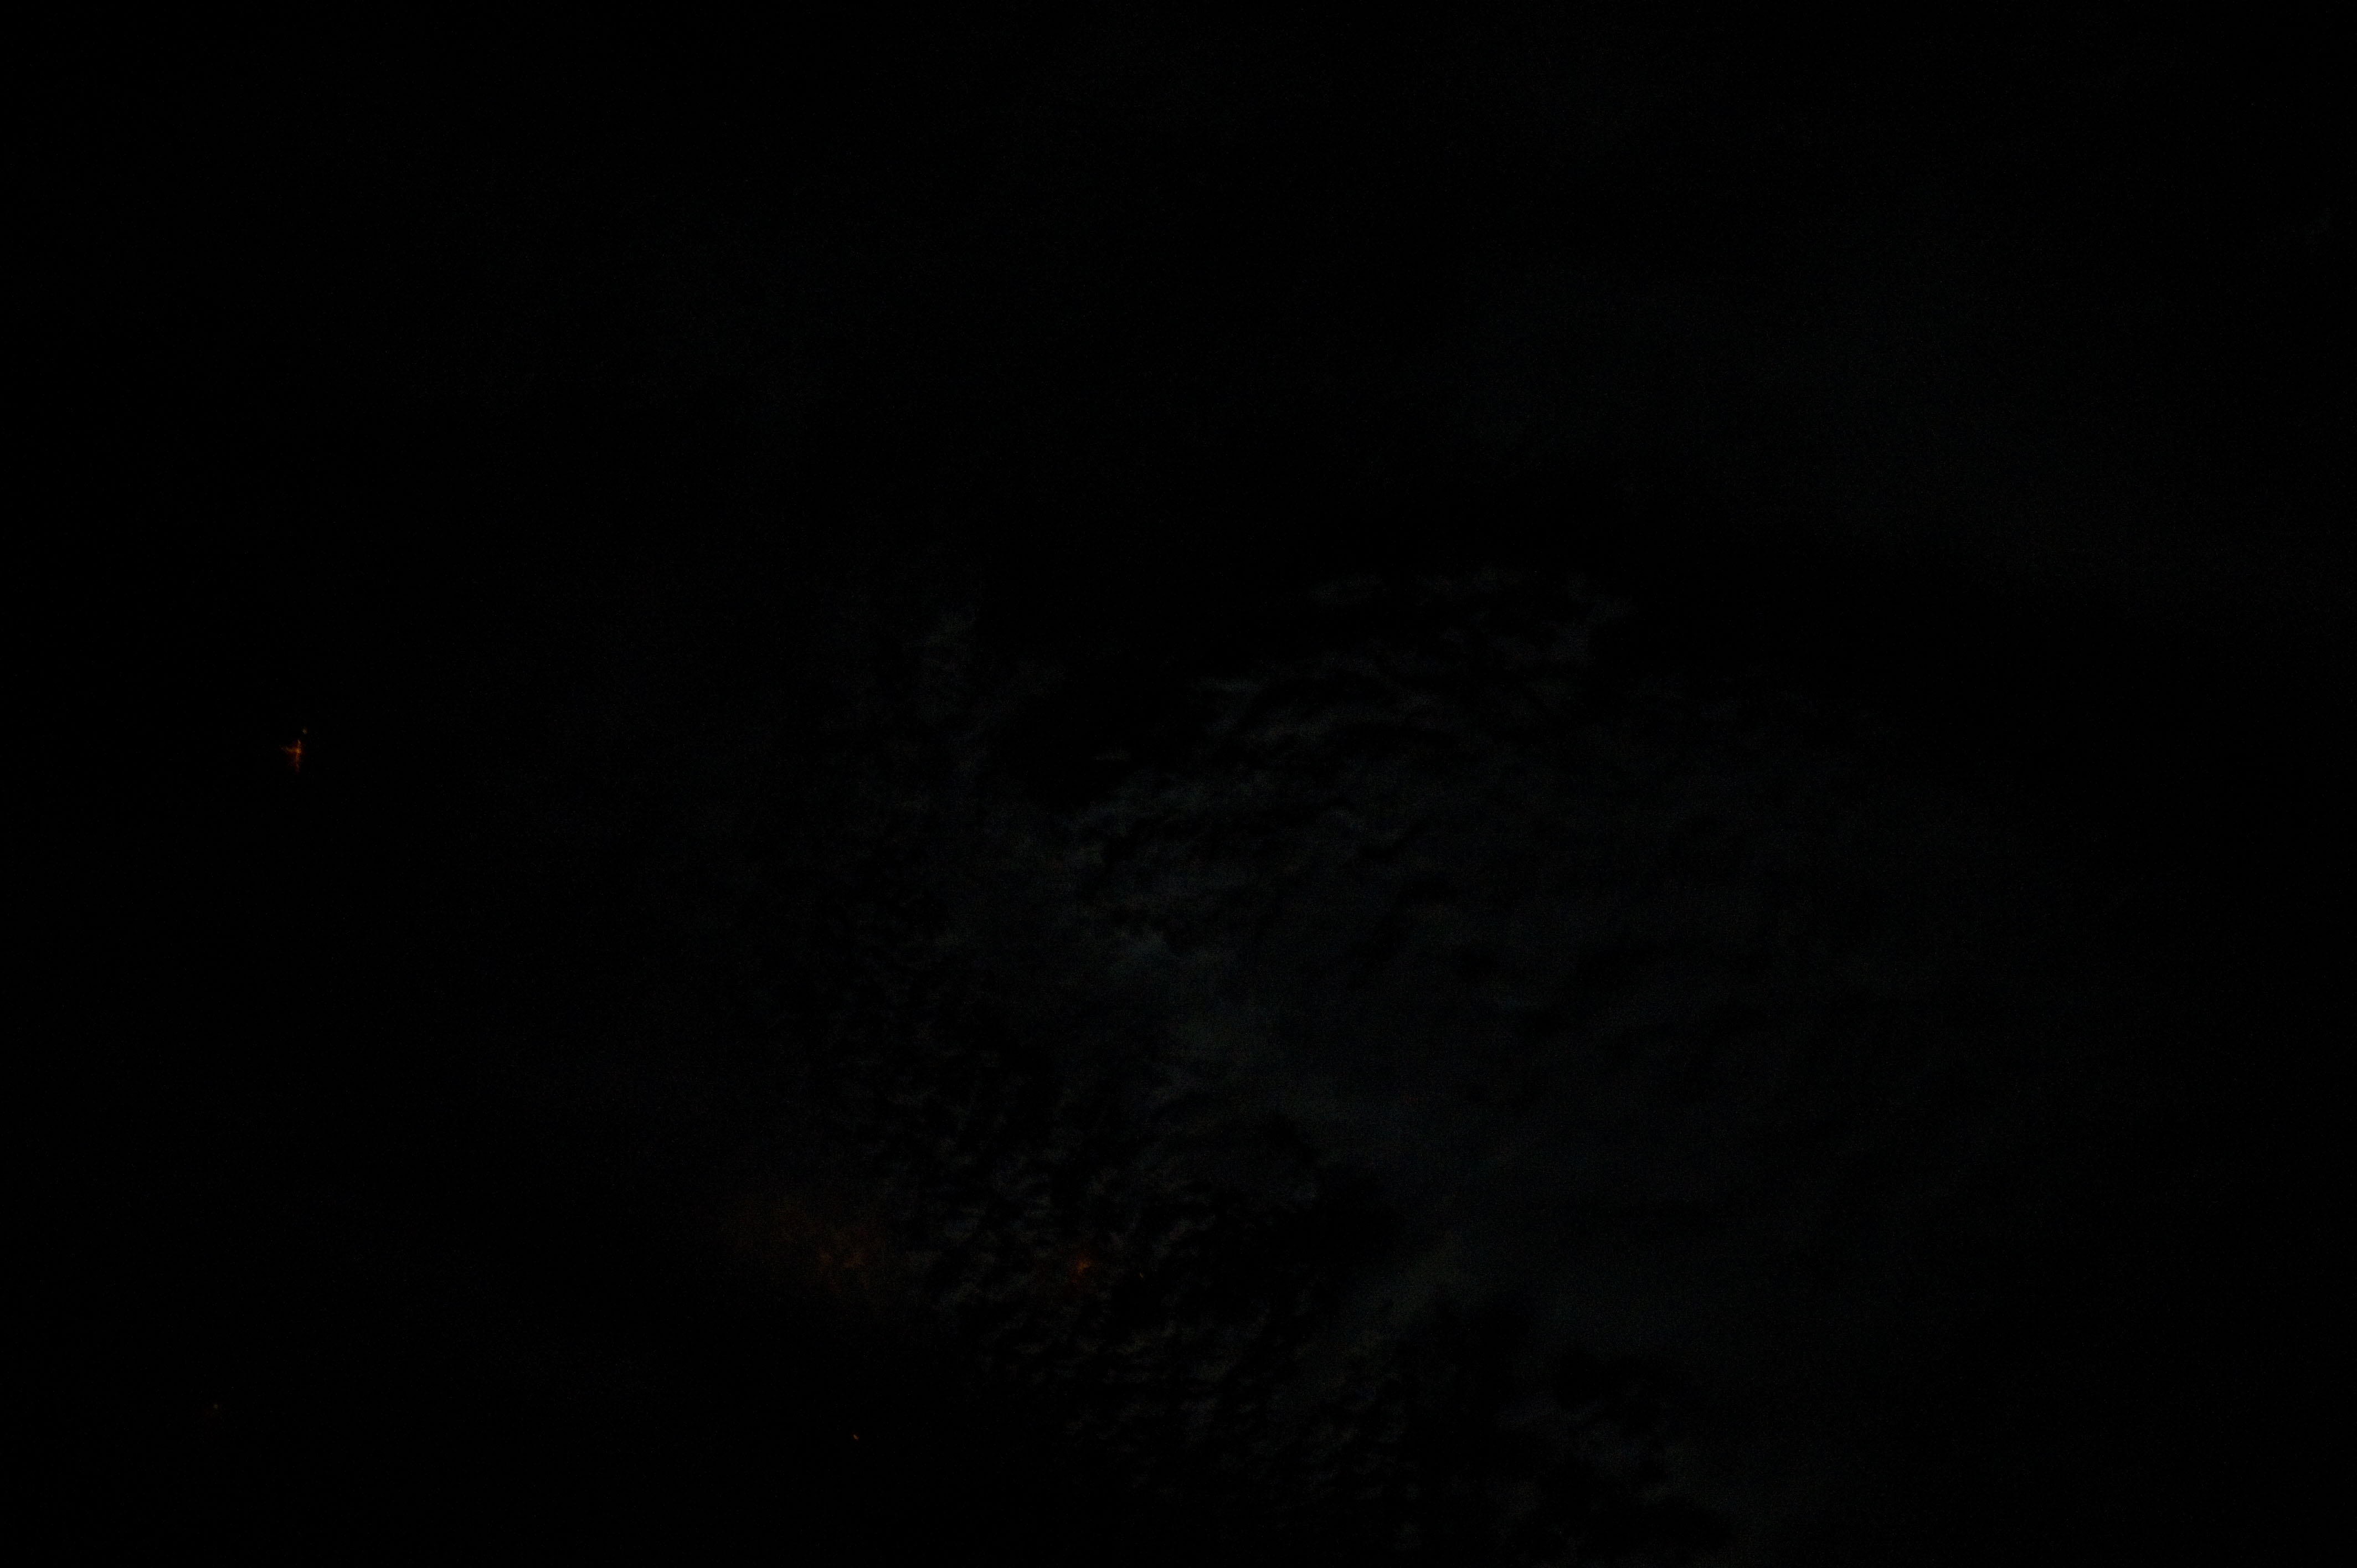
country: USA-OKLAHOMA
